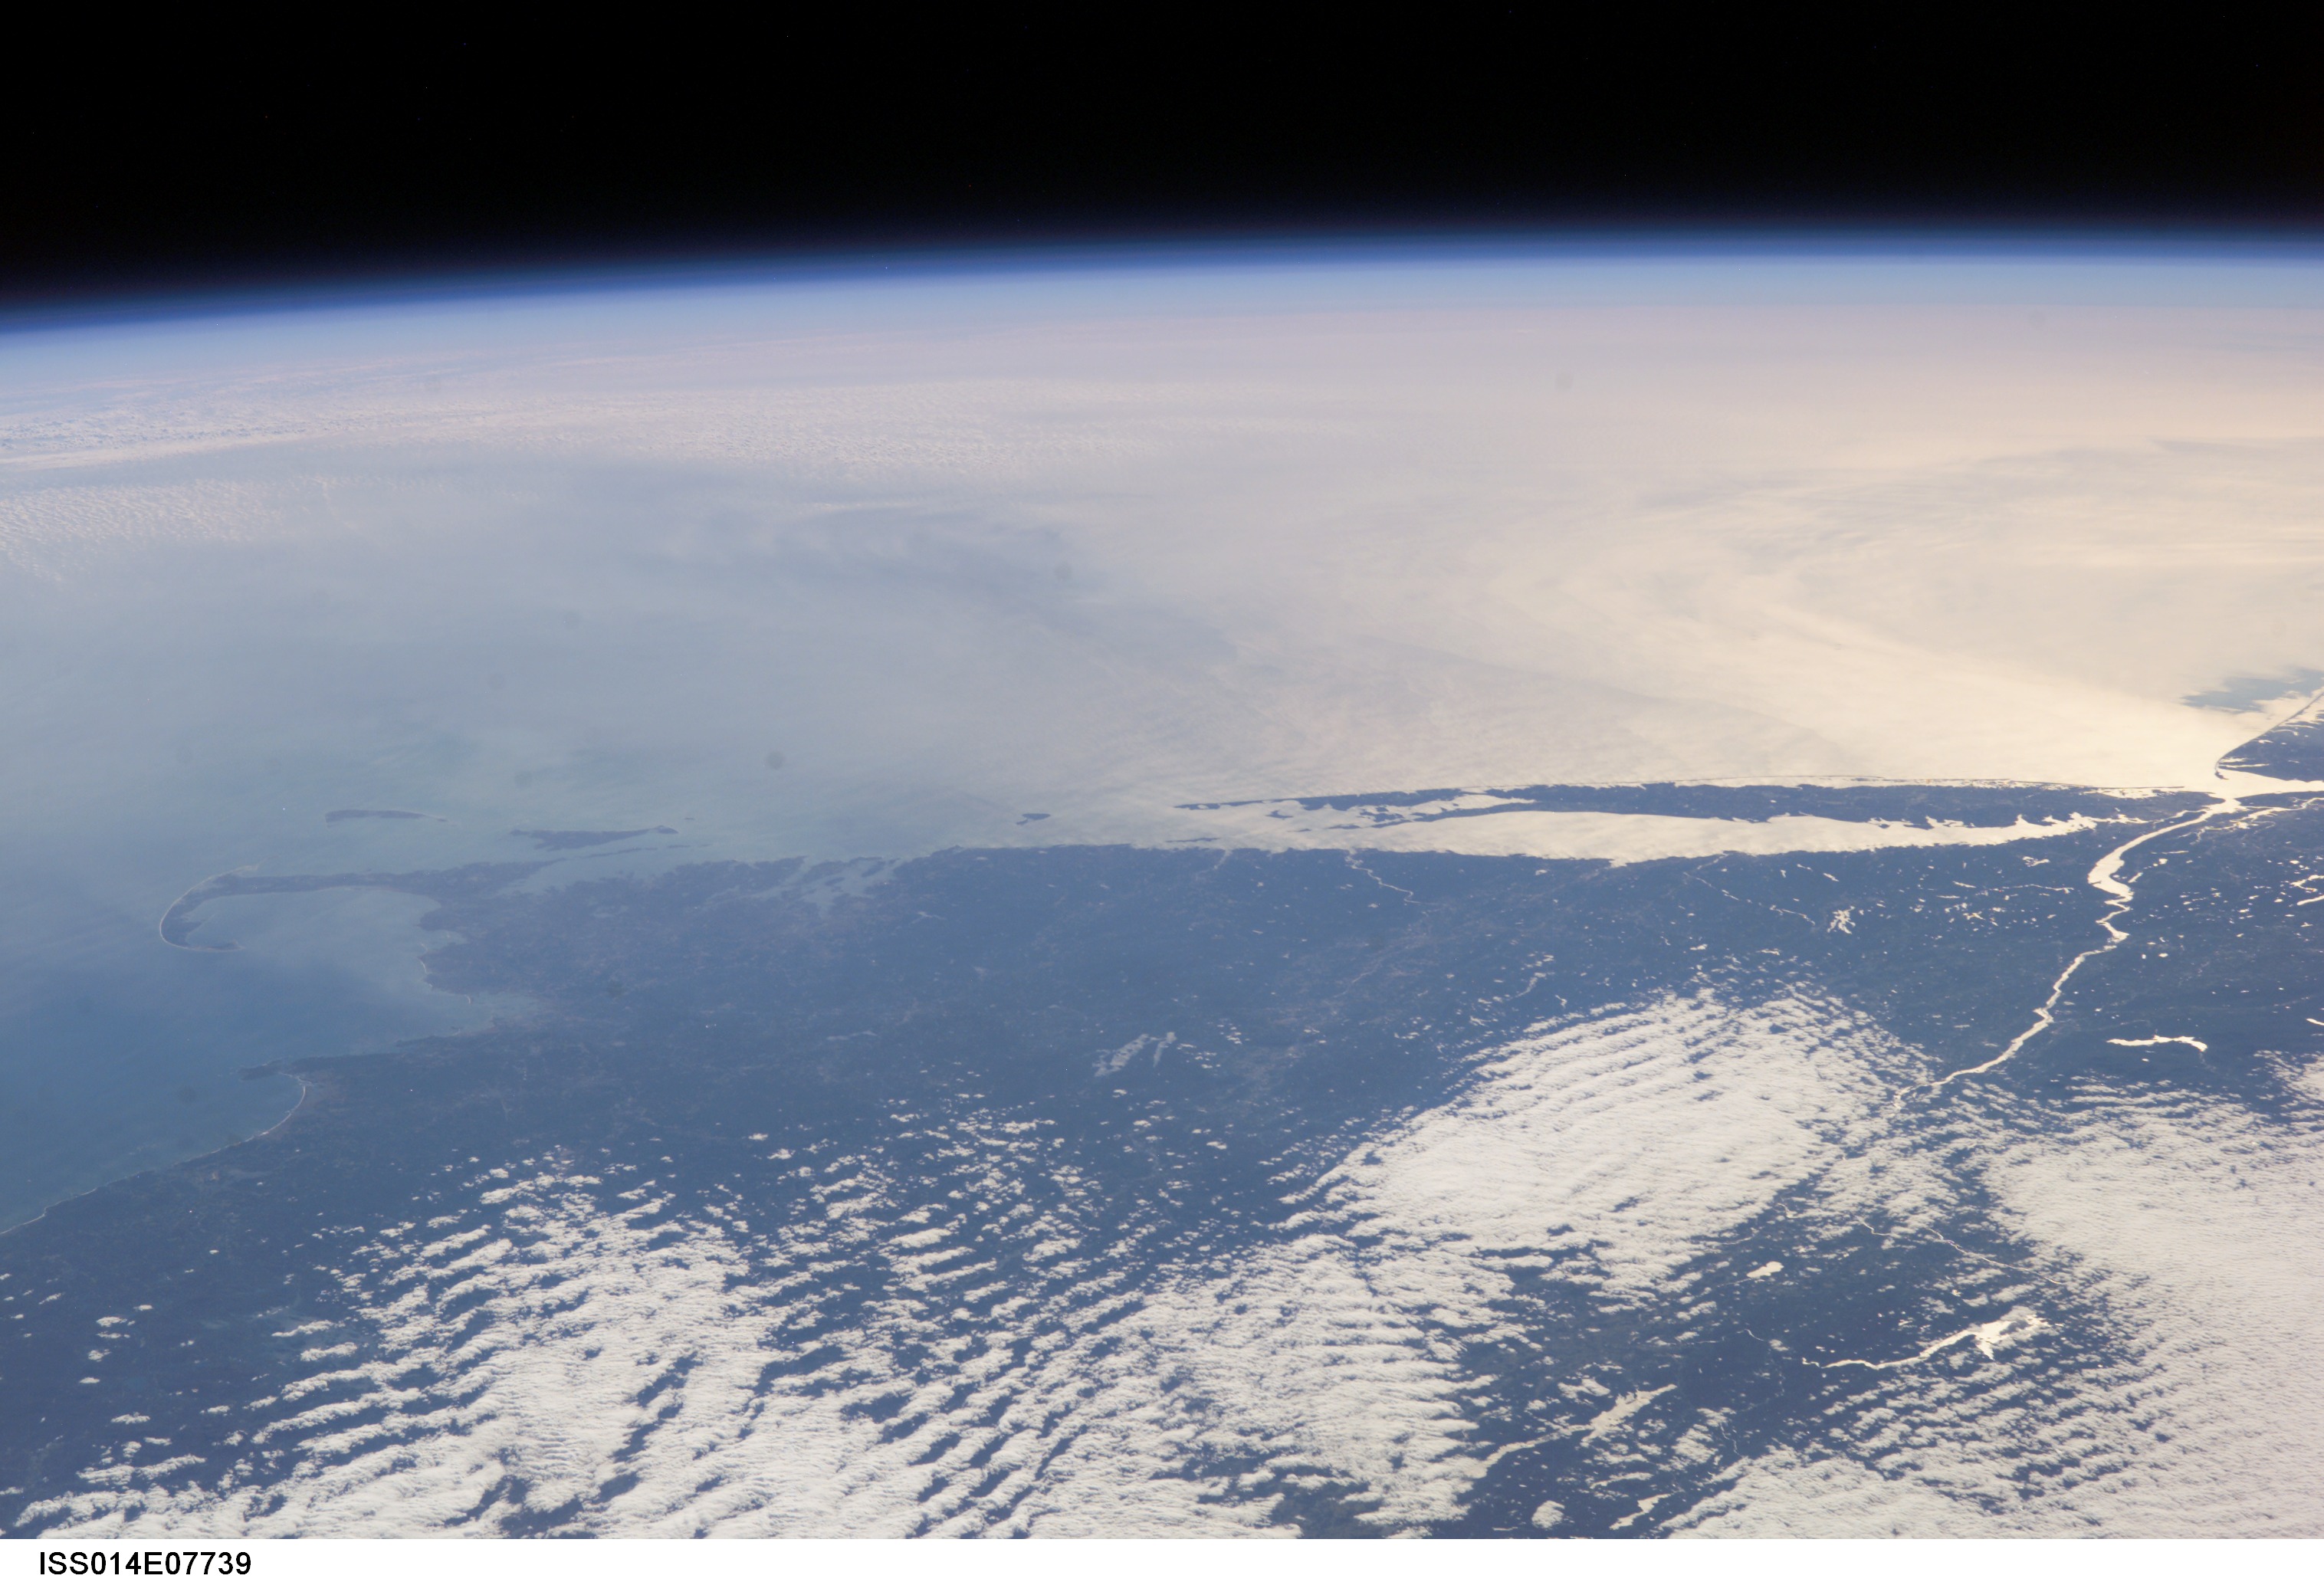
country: USA-NEW YORK
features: NEW ENGLAND, LONG I., SMOG
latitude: 40.5
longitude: -72.0
